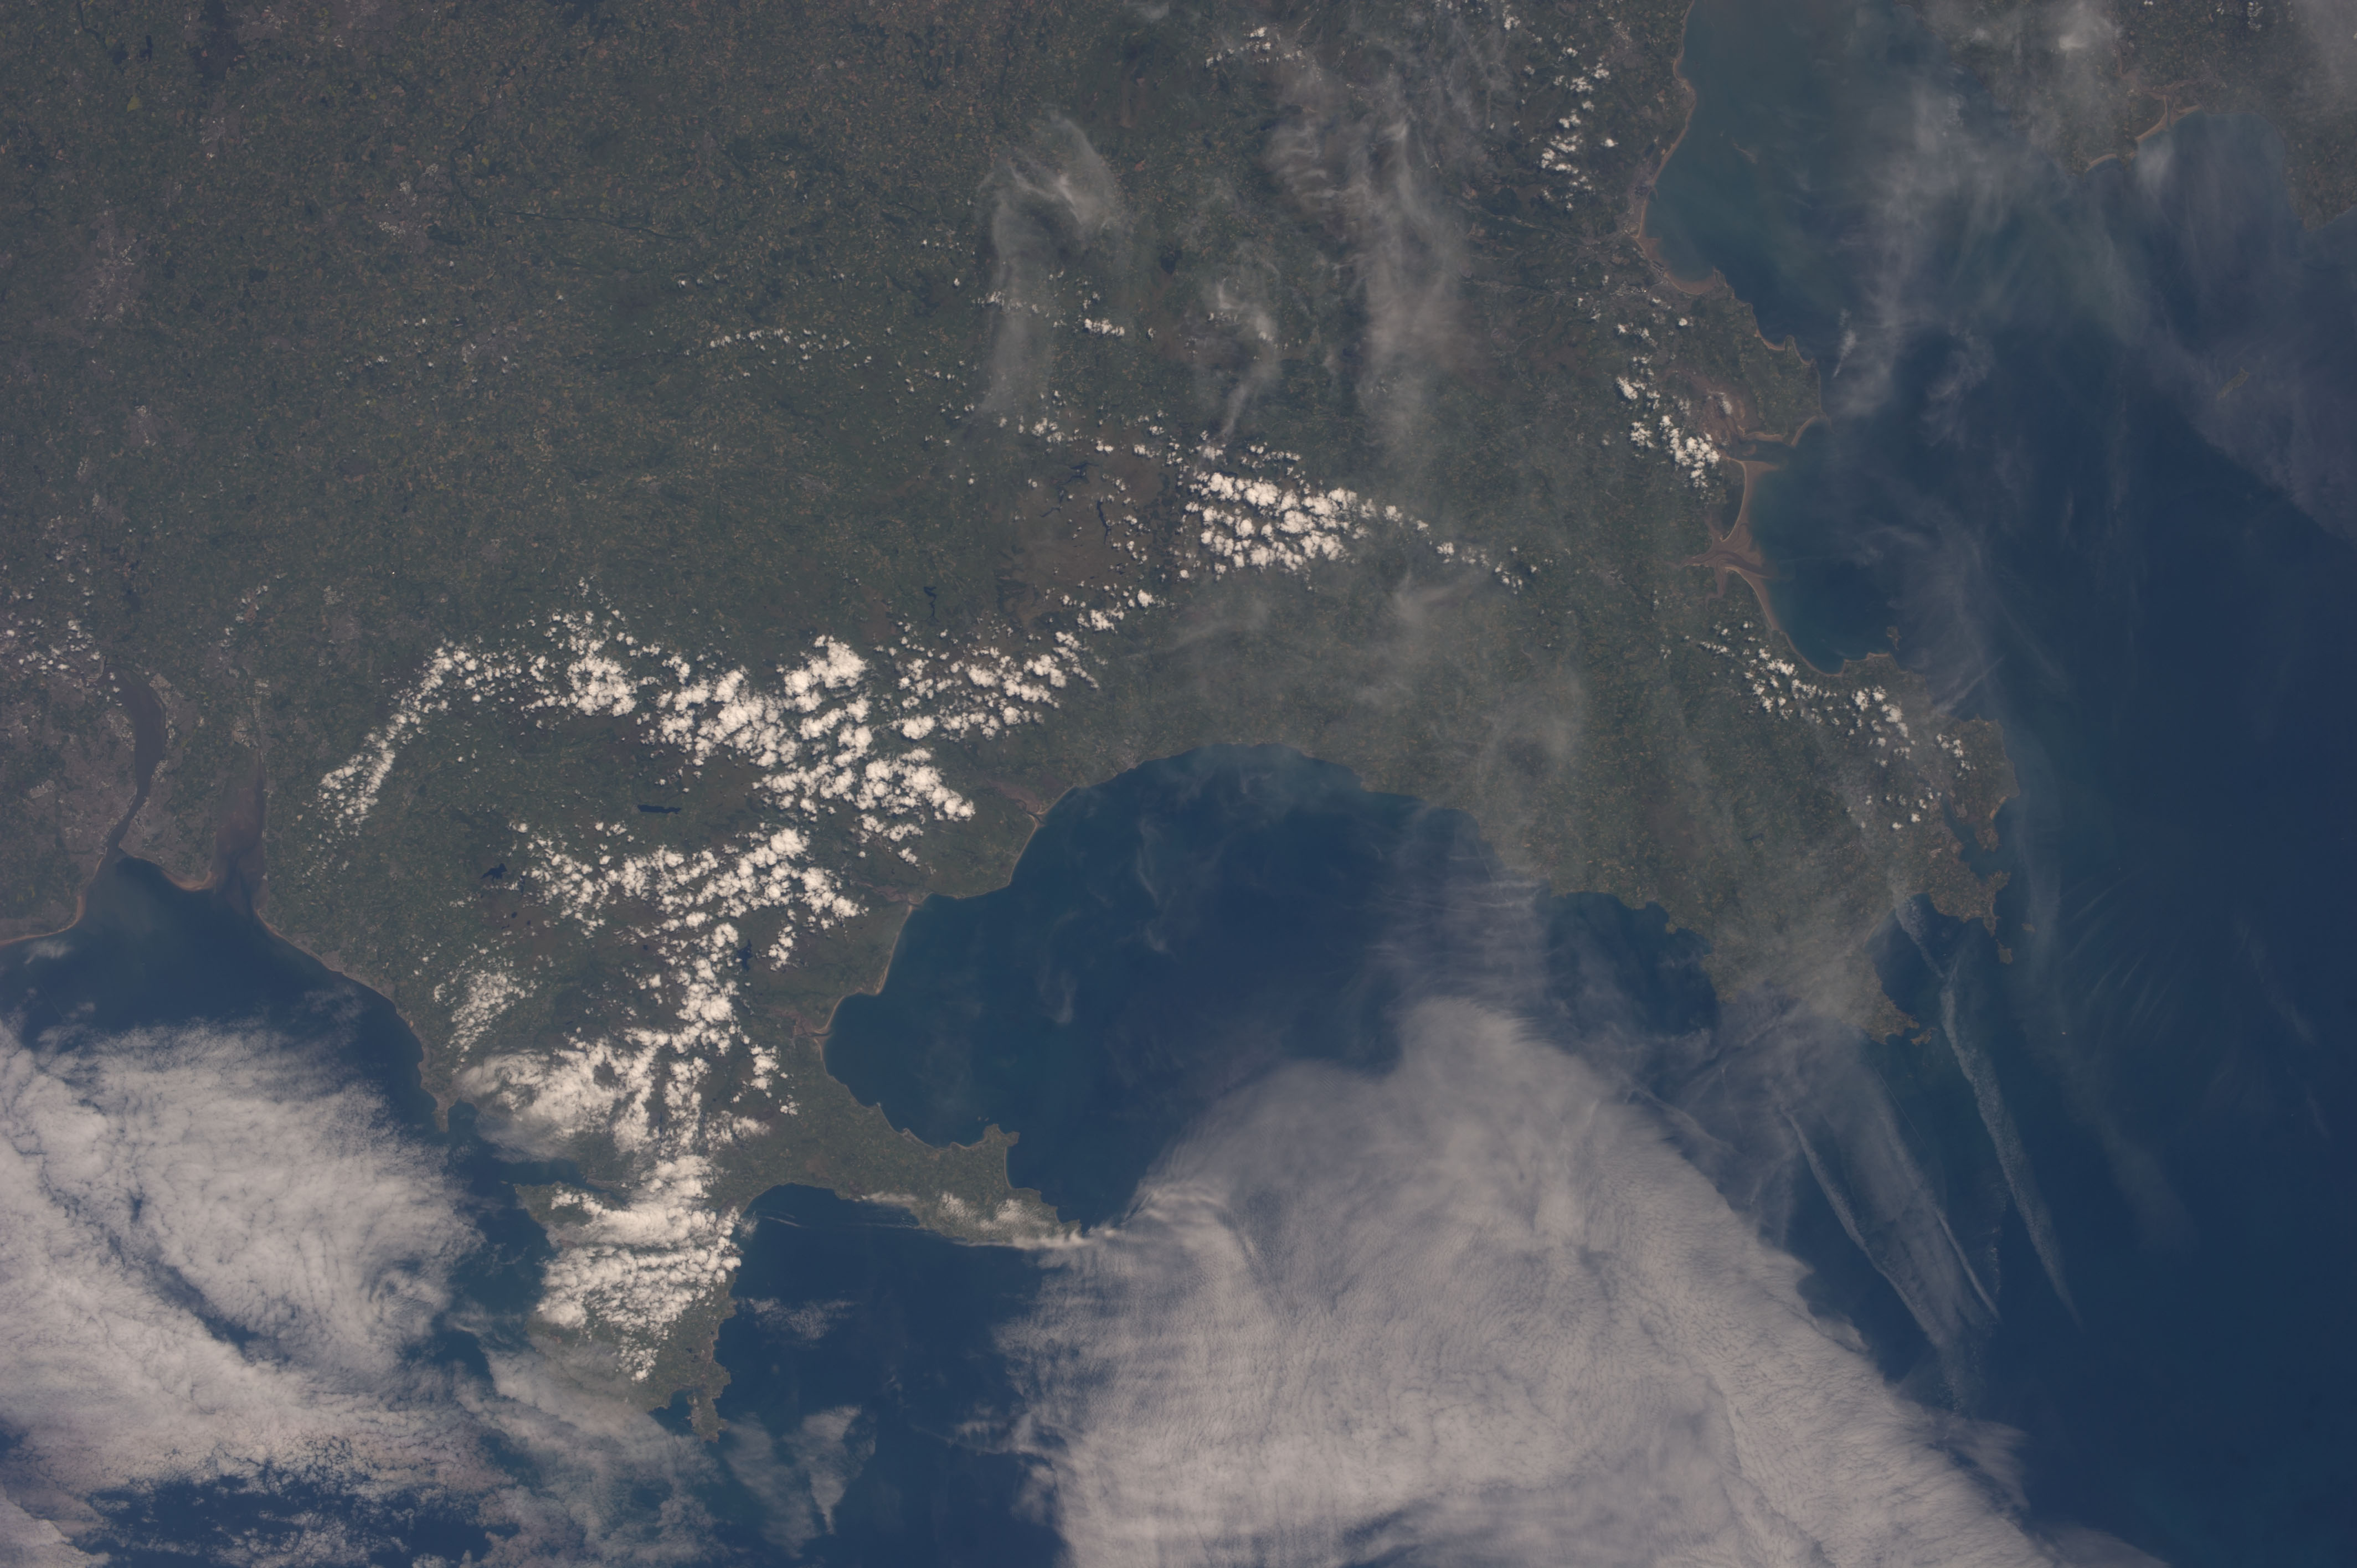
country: UK-WALES
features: CHAN.
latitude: 52.5
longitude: -4.0
